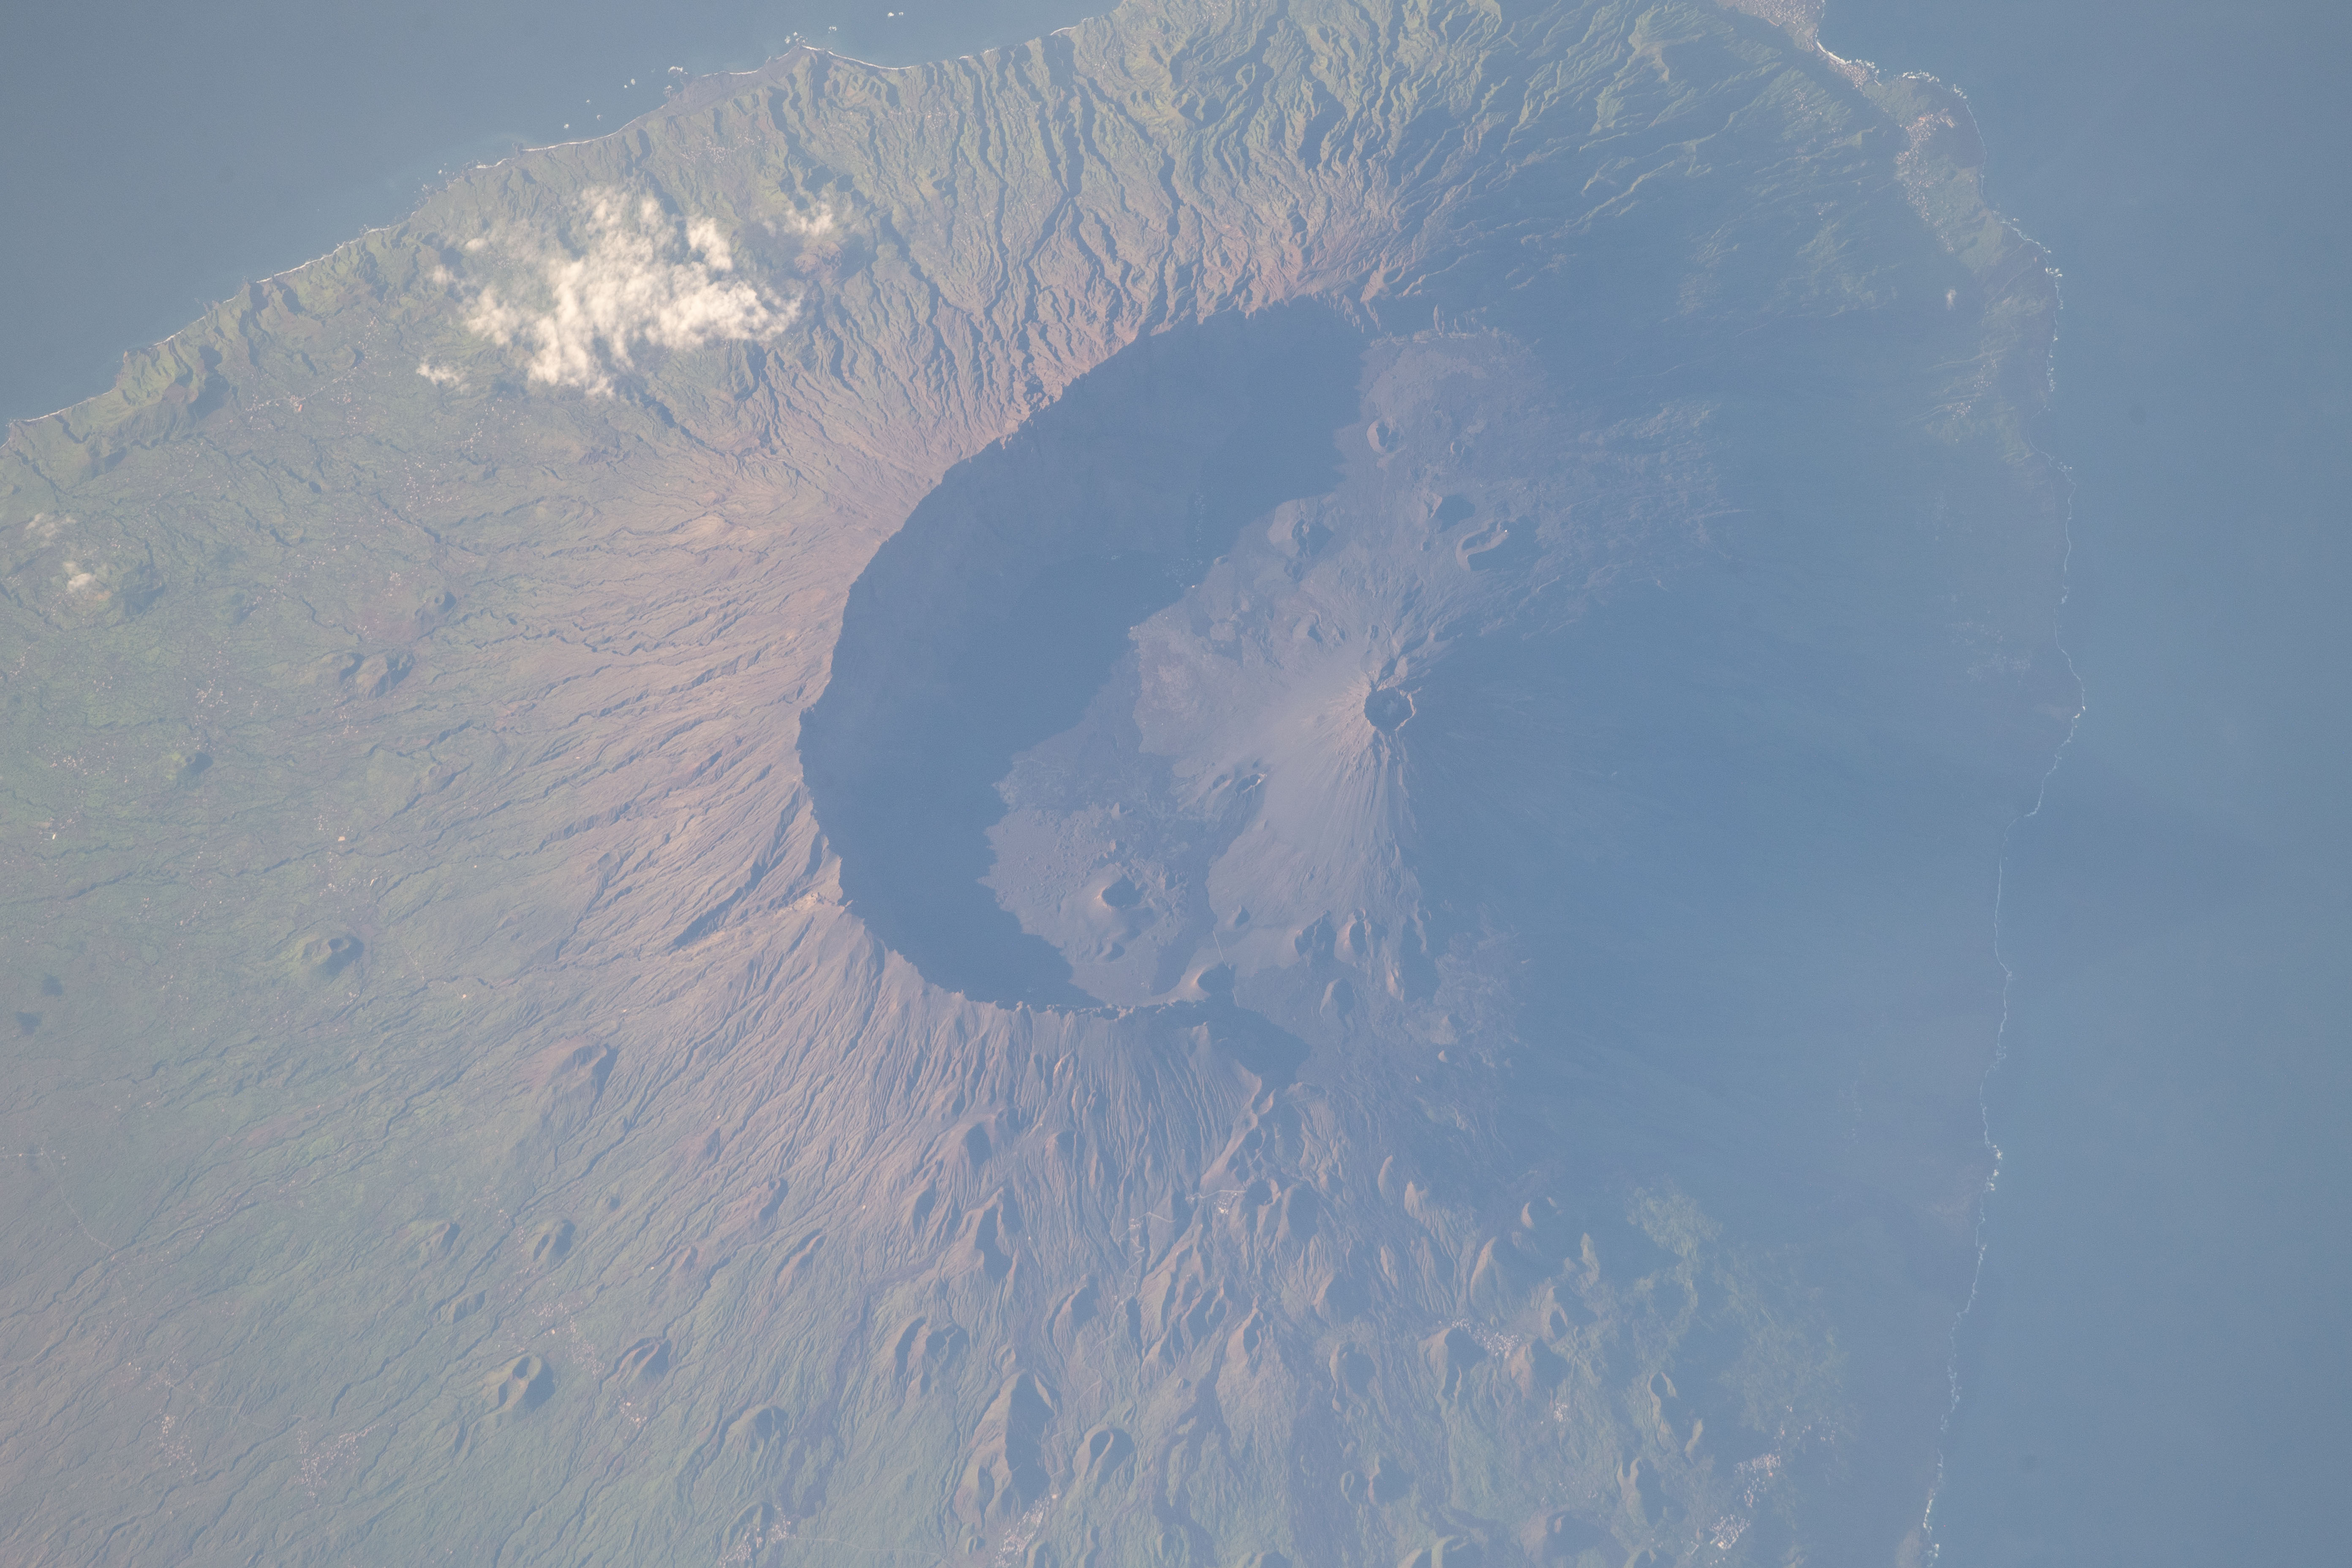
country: CAPE VERDE ISLANDS
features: SAO FILIPE, FOGO NATIONAL PARK, DO FOGO ISLAND
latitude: 14.9
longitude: -24.4
